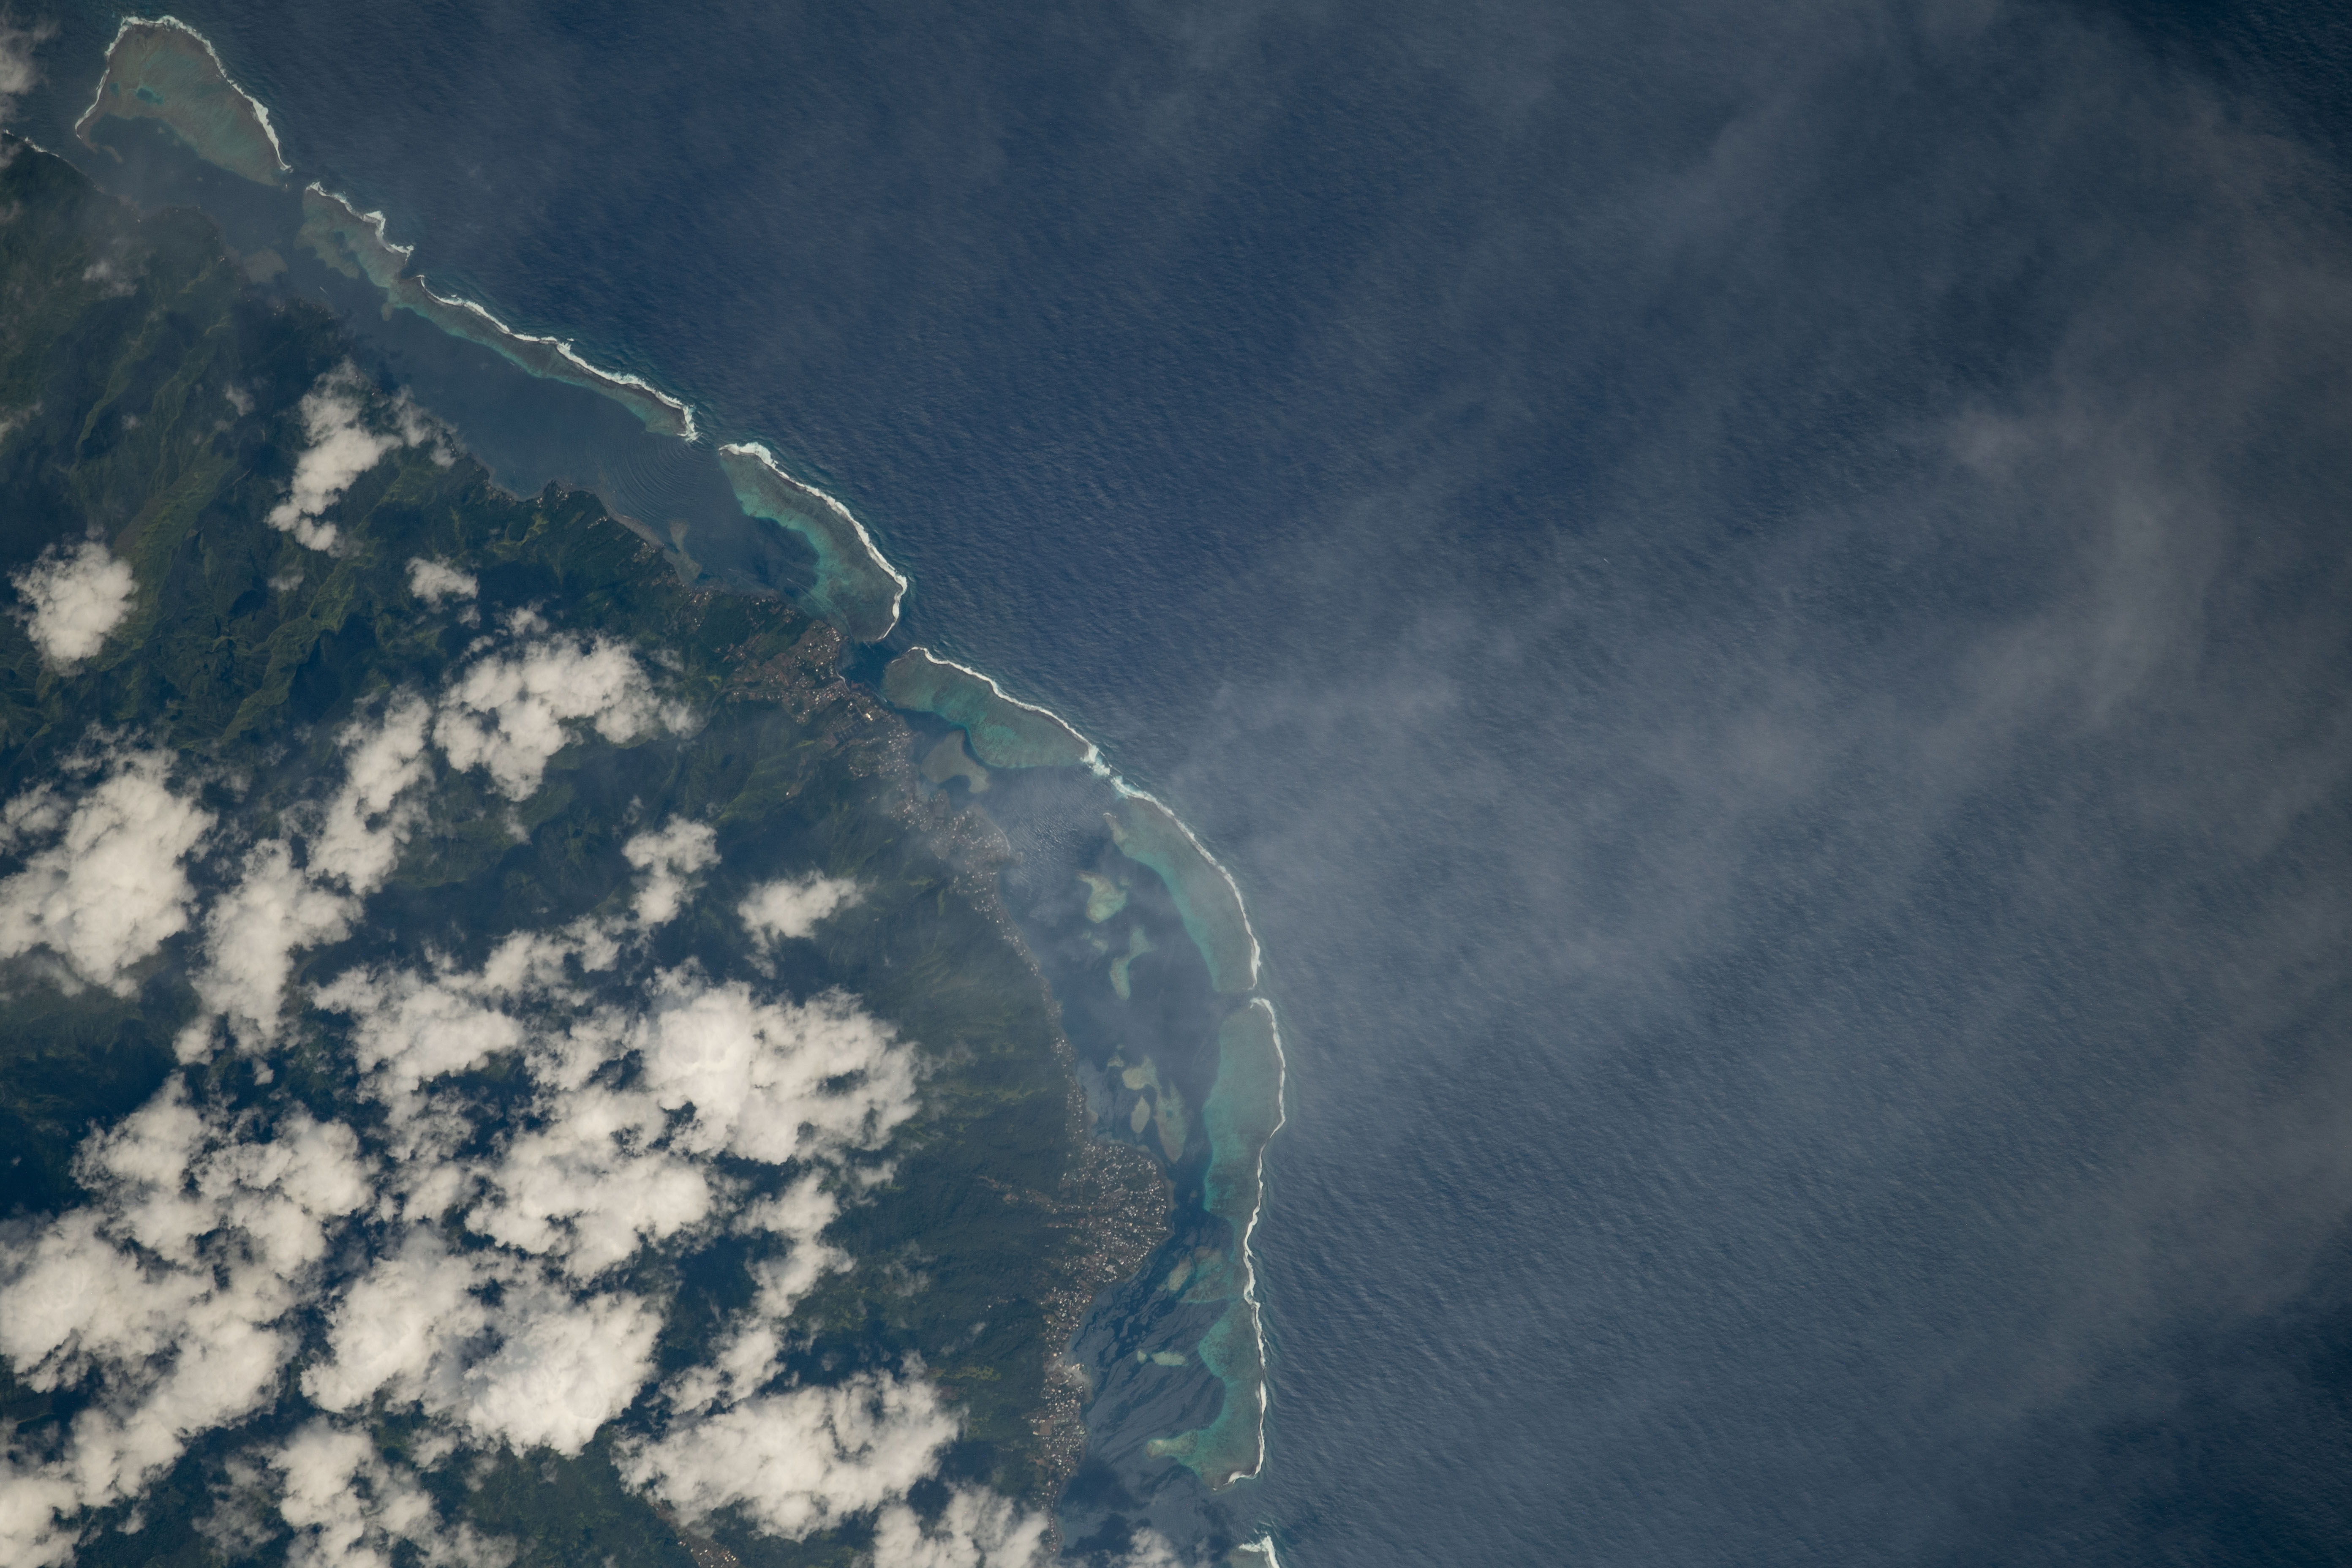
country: SOCIETY ISLANDS
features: FRENCH POLYNESIA, HOTAPUU, TOANGANO, TEAHUPO'P
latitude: -17.9
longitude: -149.3
